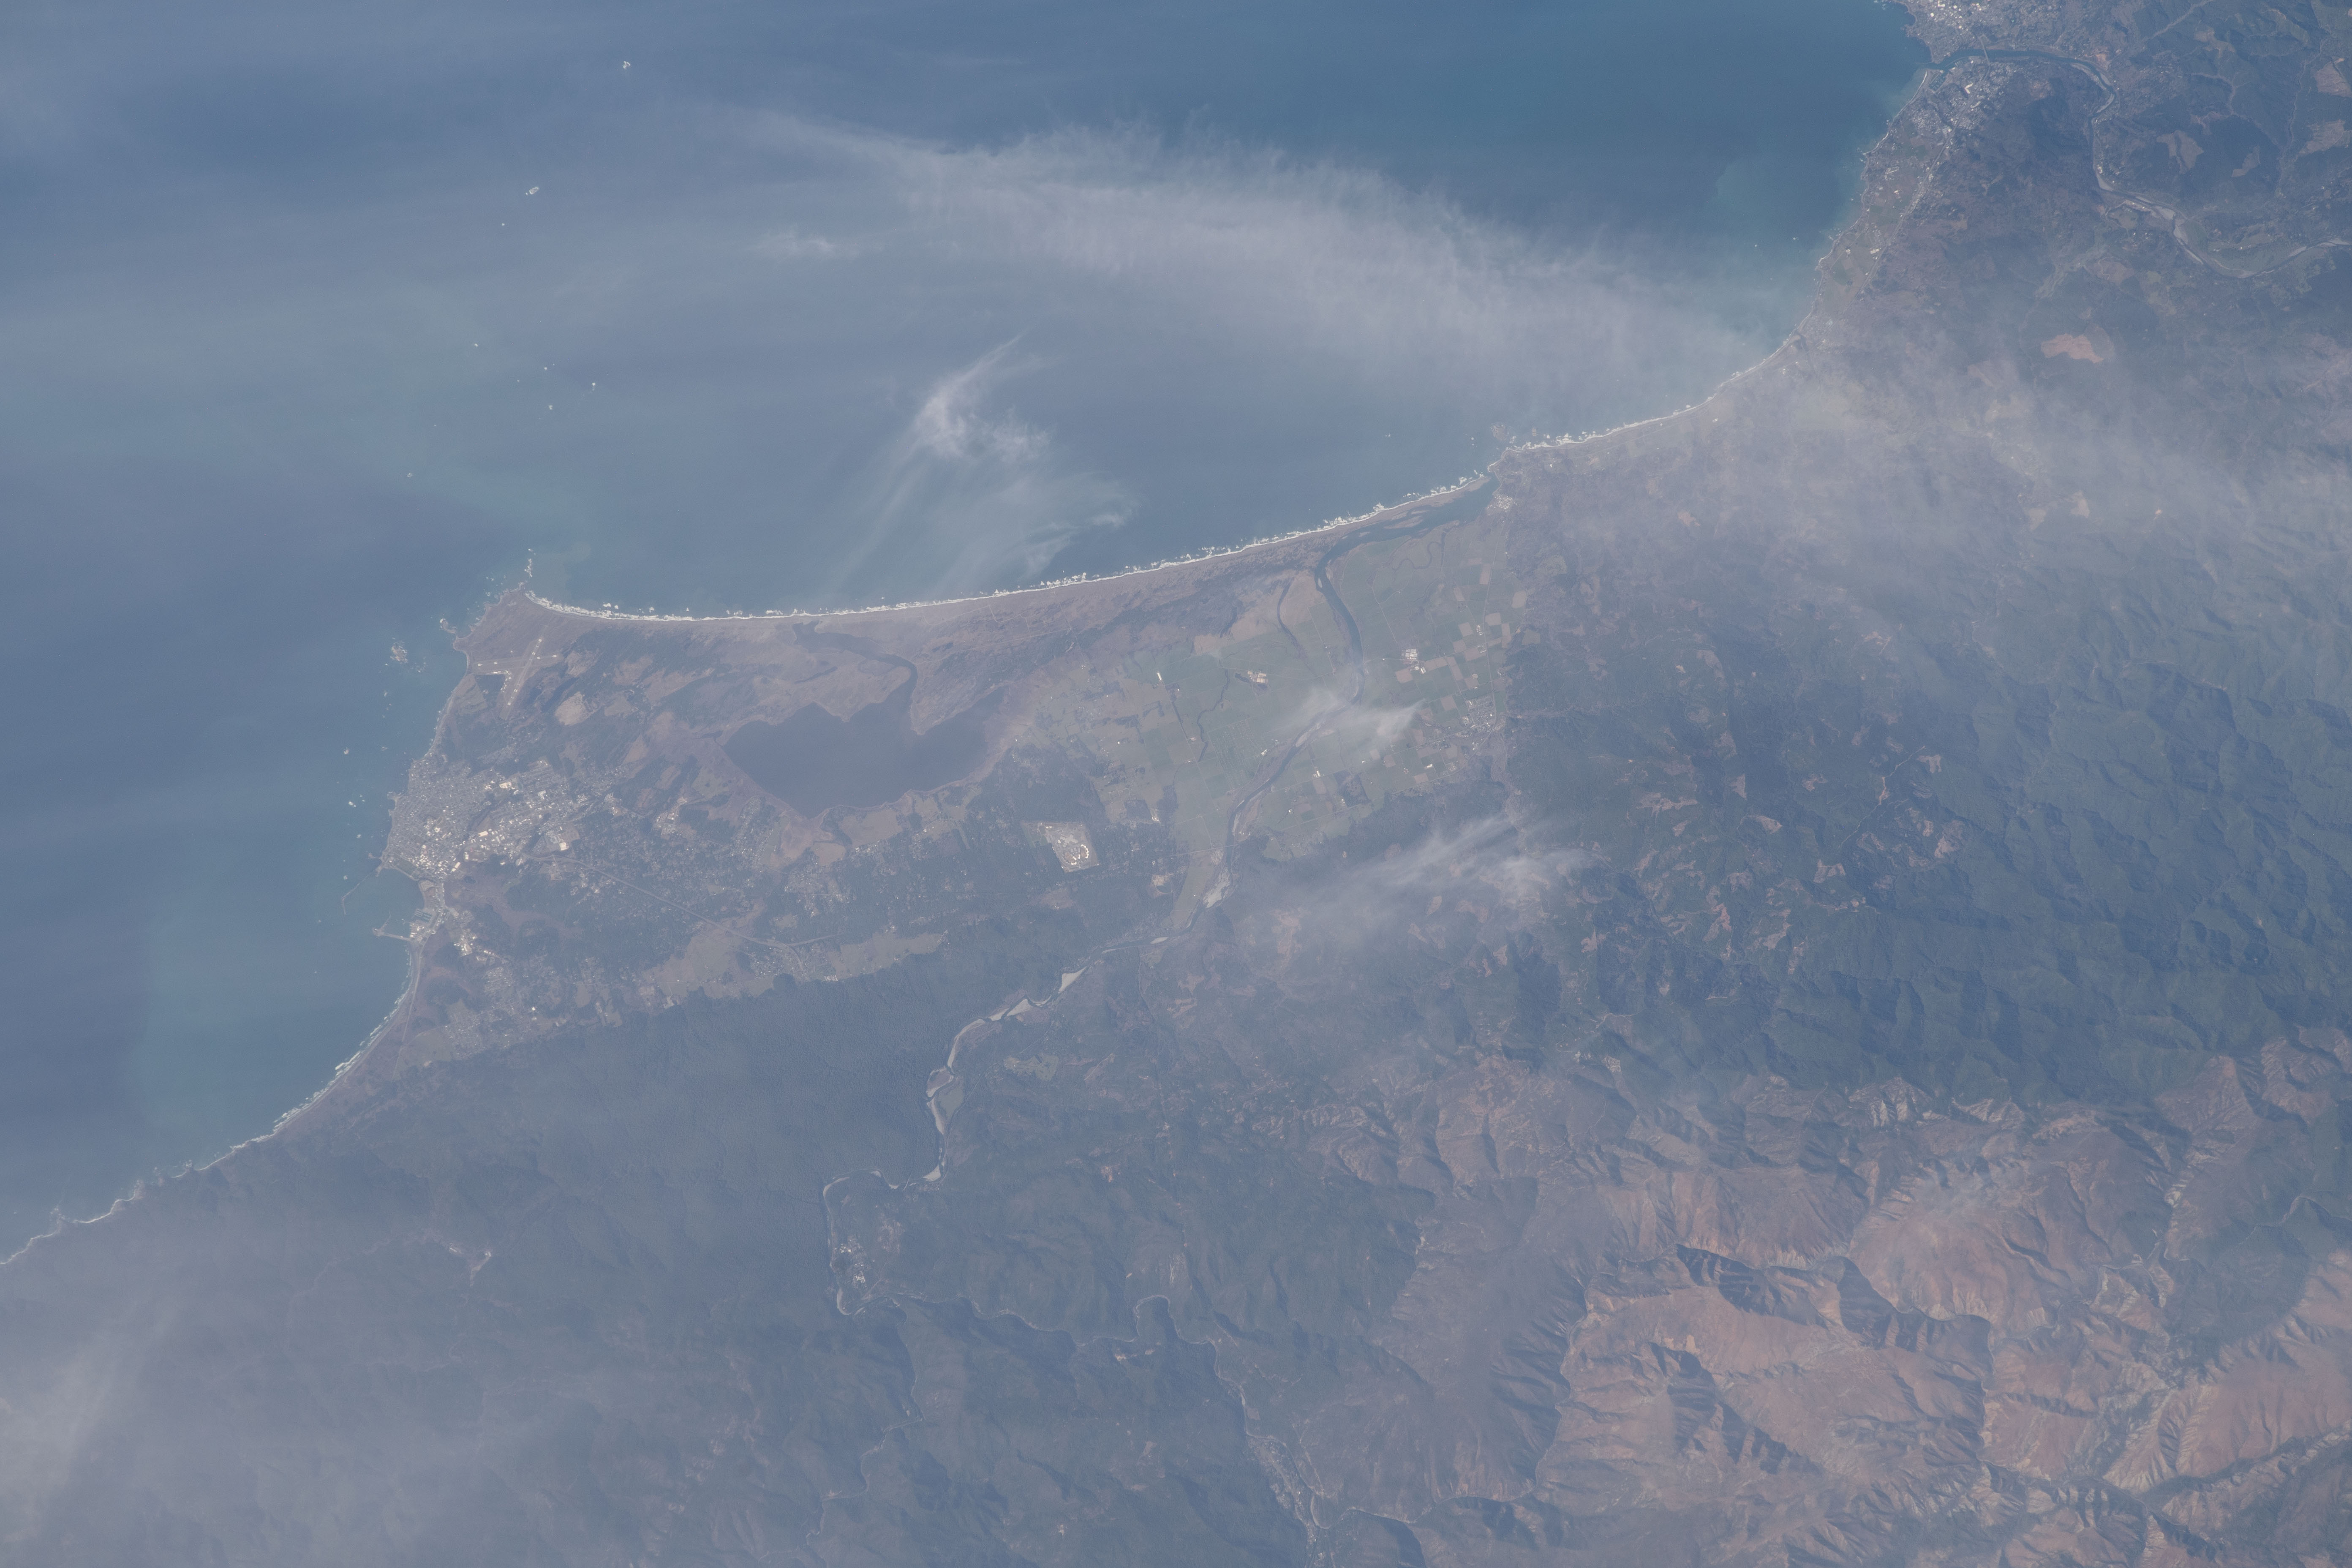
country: USA-CALIFORNIA
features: CRESCENT CITY, PELICAN BAY, JEDEDIAH SMITH REDWOODS STATE PARK
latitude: 41.9
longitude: -124.2
